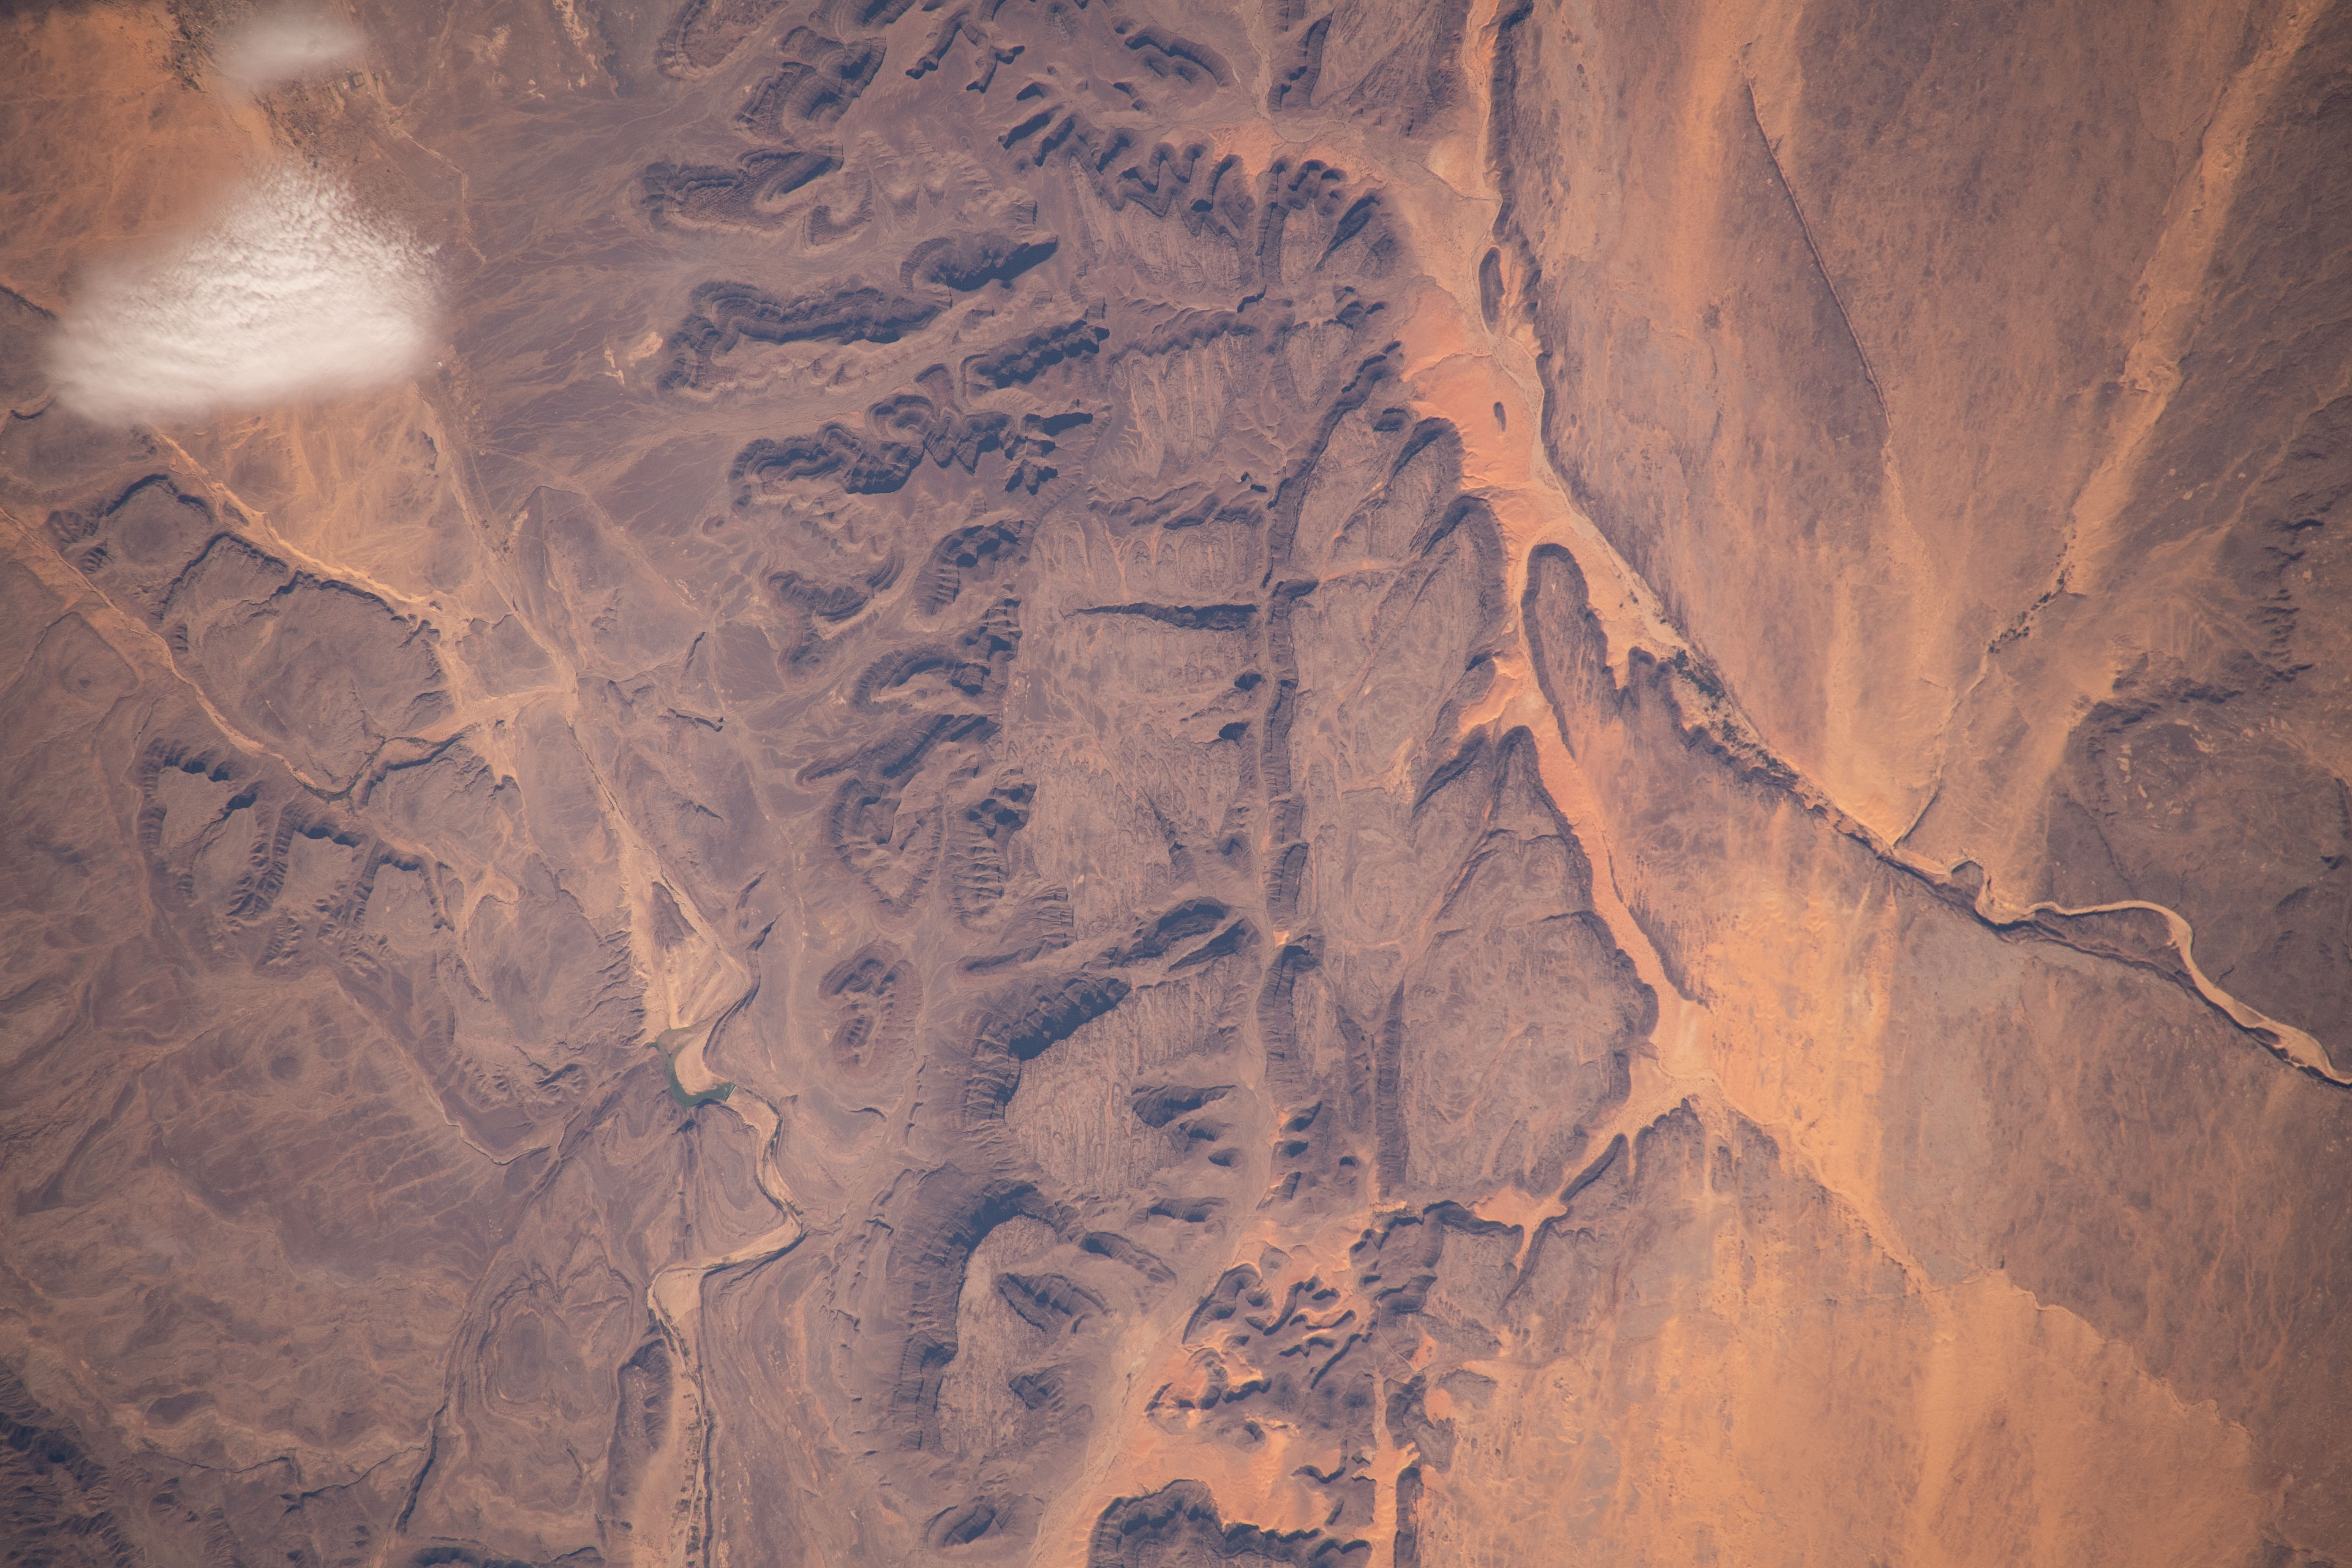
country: MAURITANIA
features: RICHAT STRUCTURE, ATAR
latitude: 20.3
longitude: -13.0
